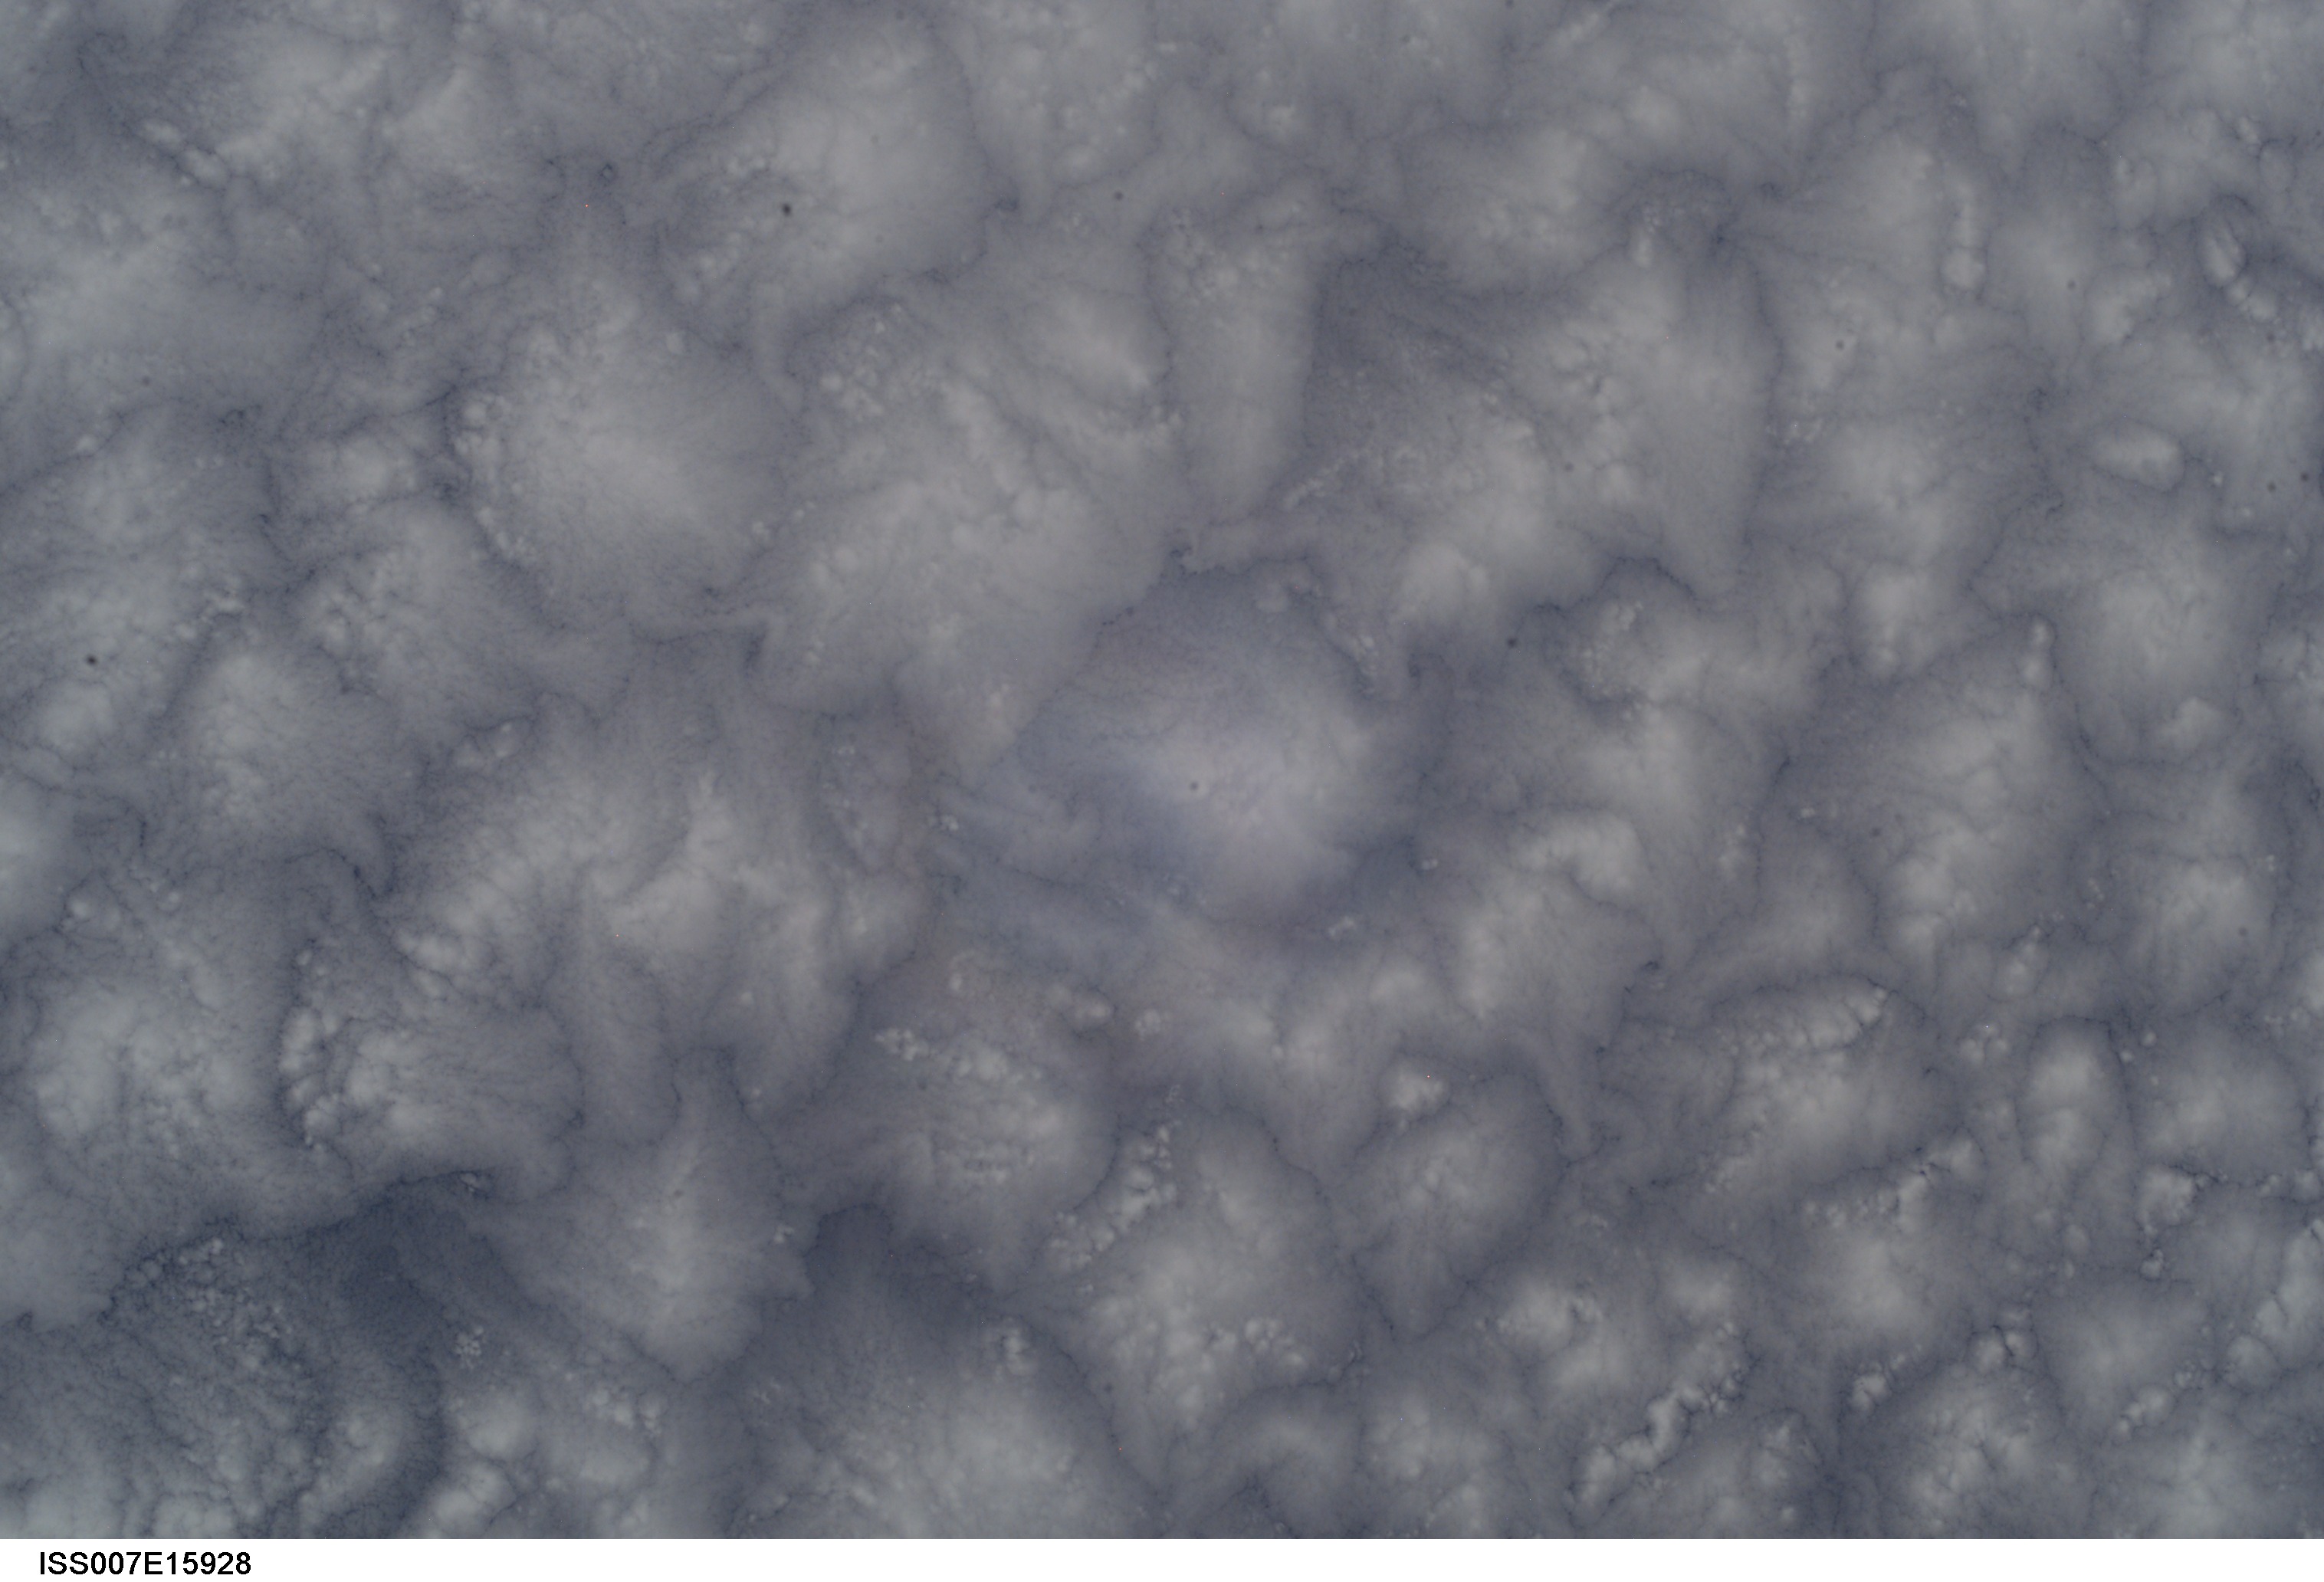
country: CLOUDS
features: CLOUD TOPS
